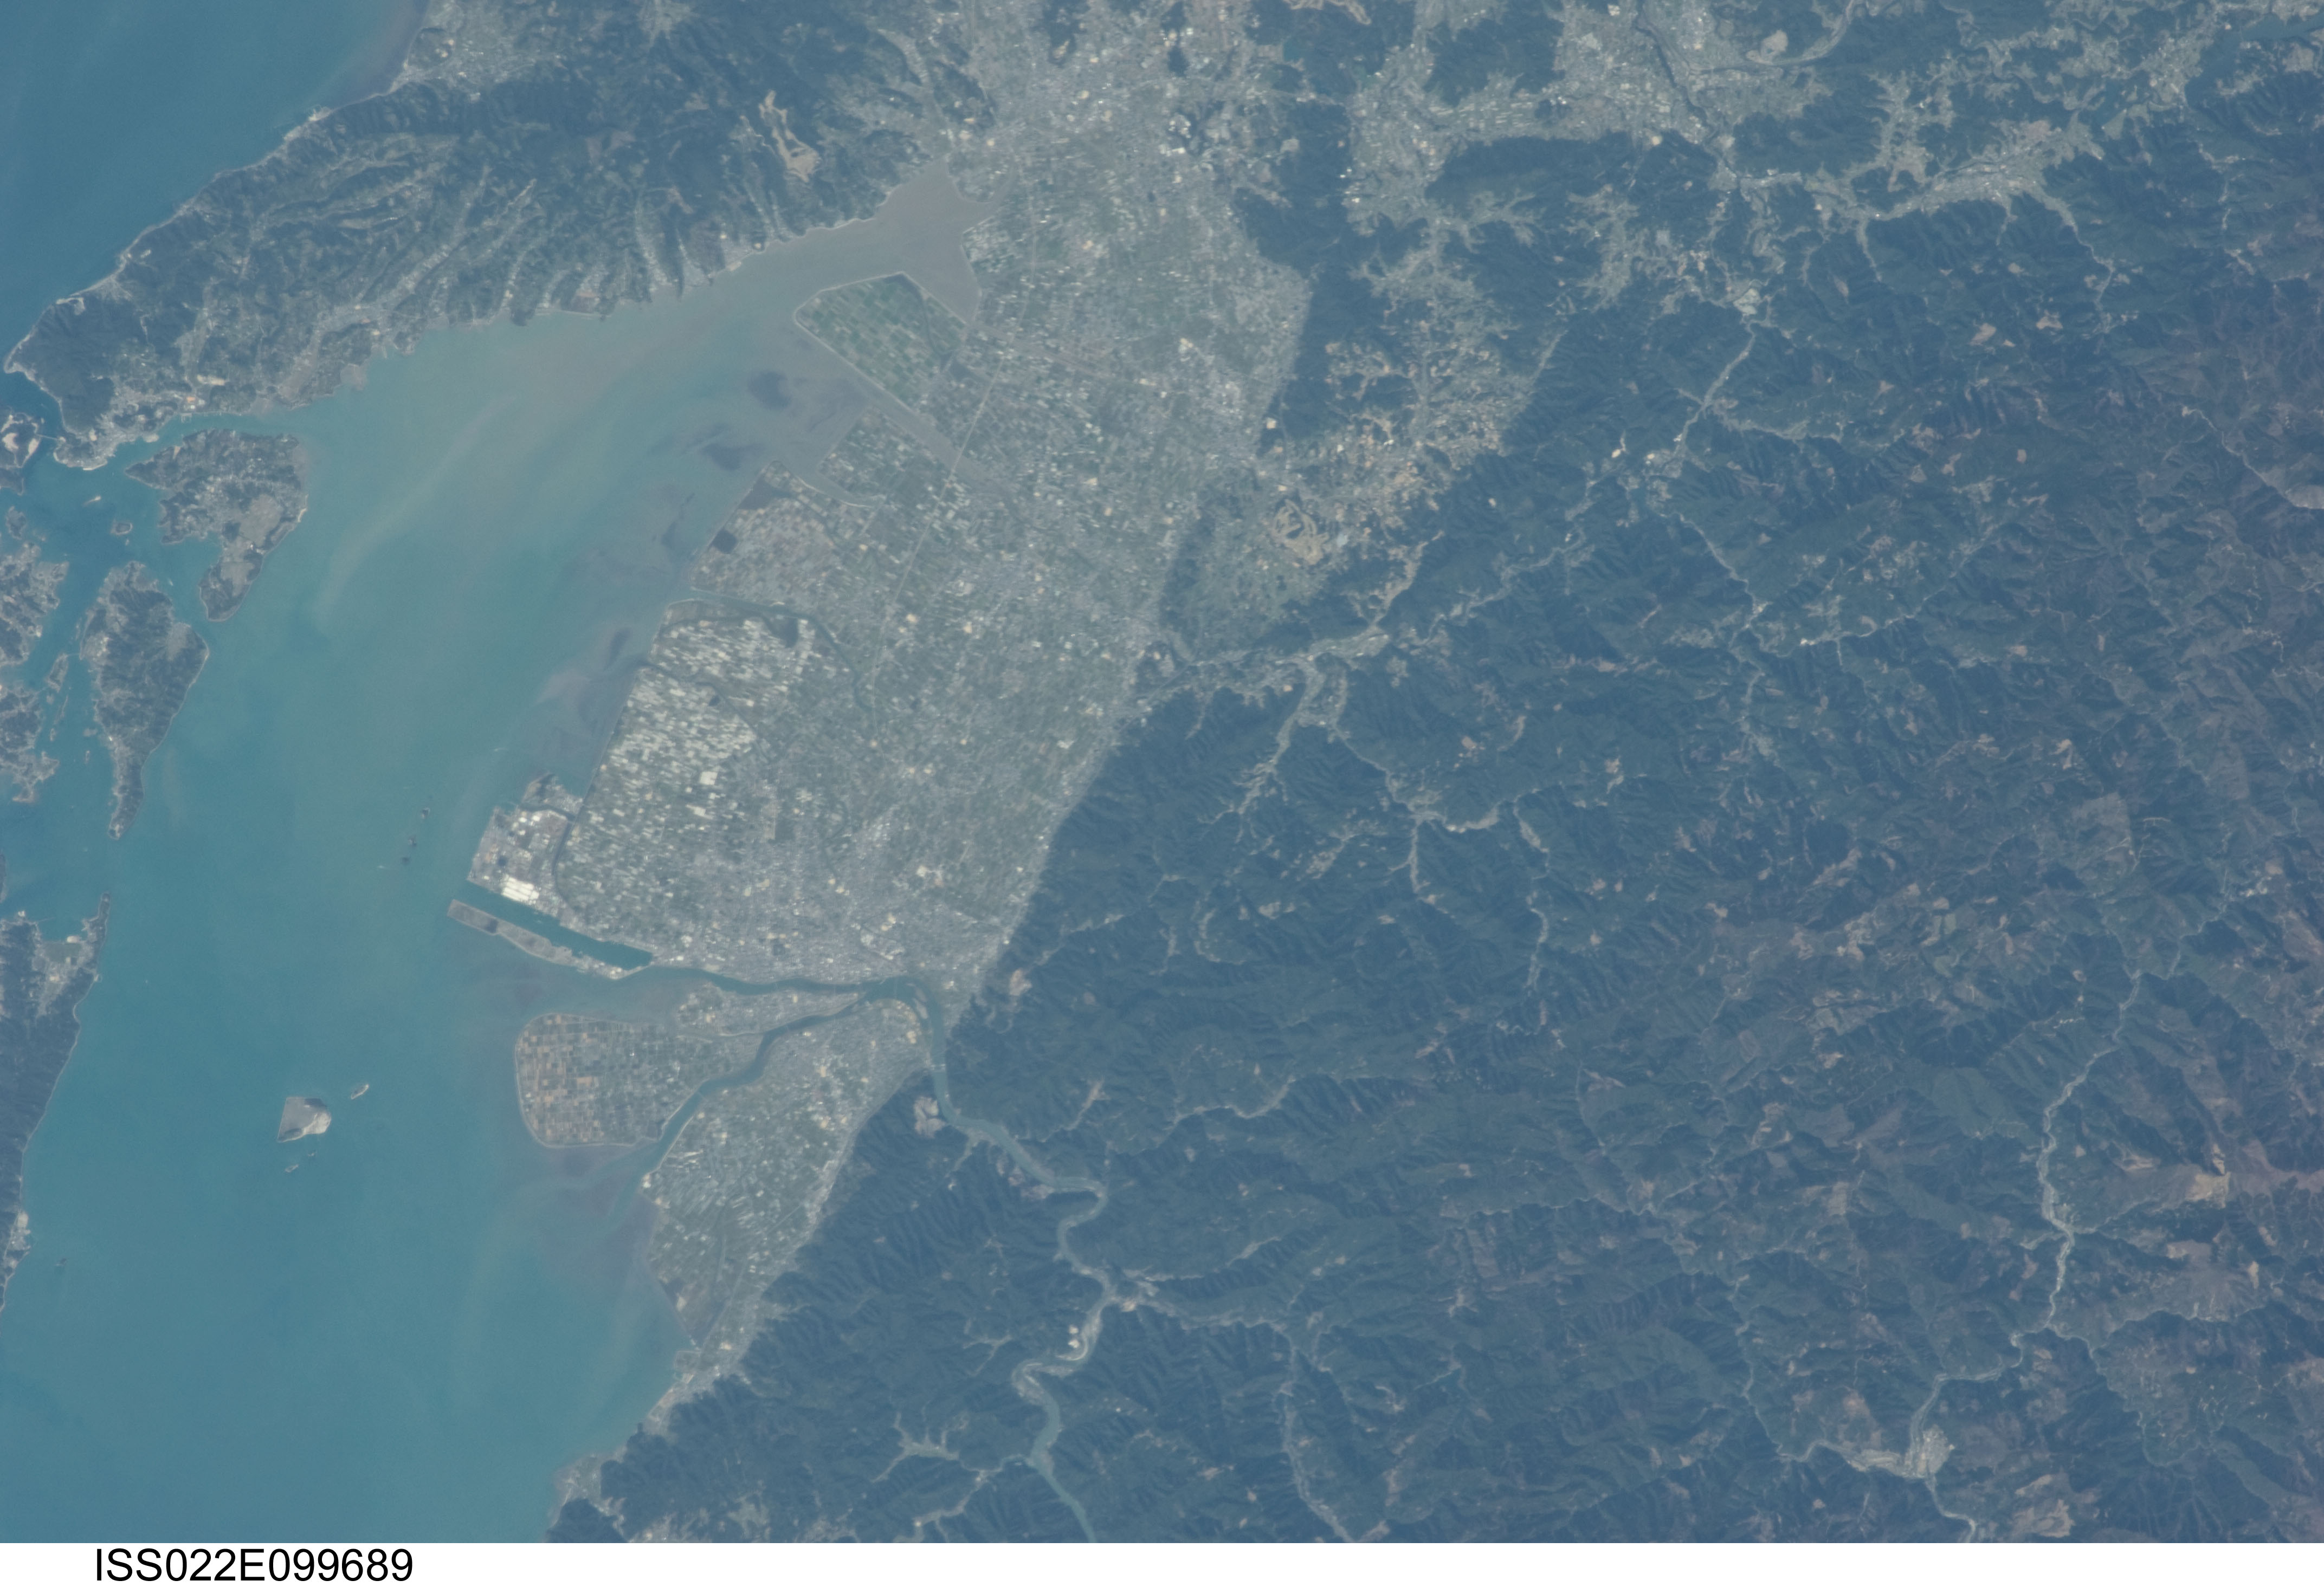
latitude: 32.5
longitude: 130.7
